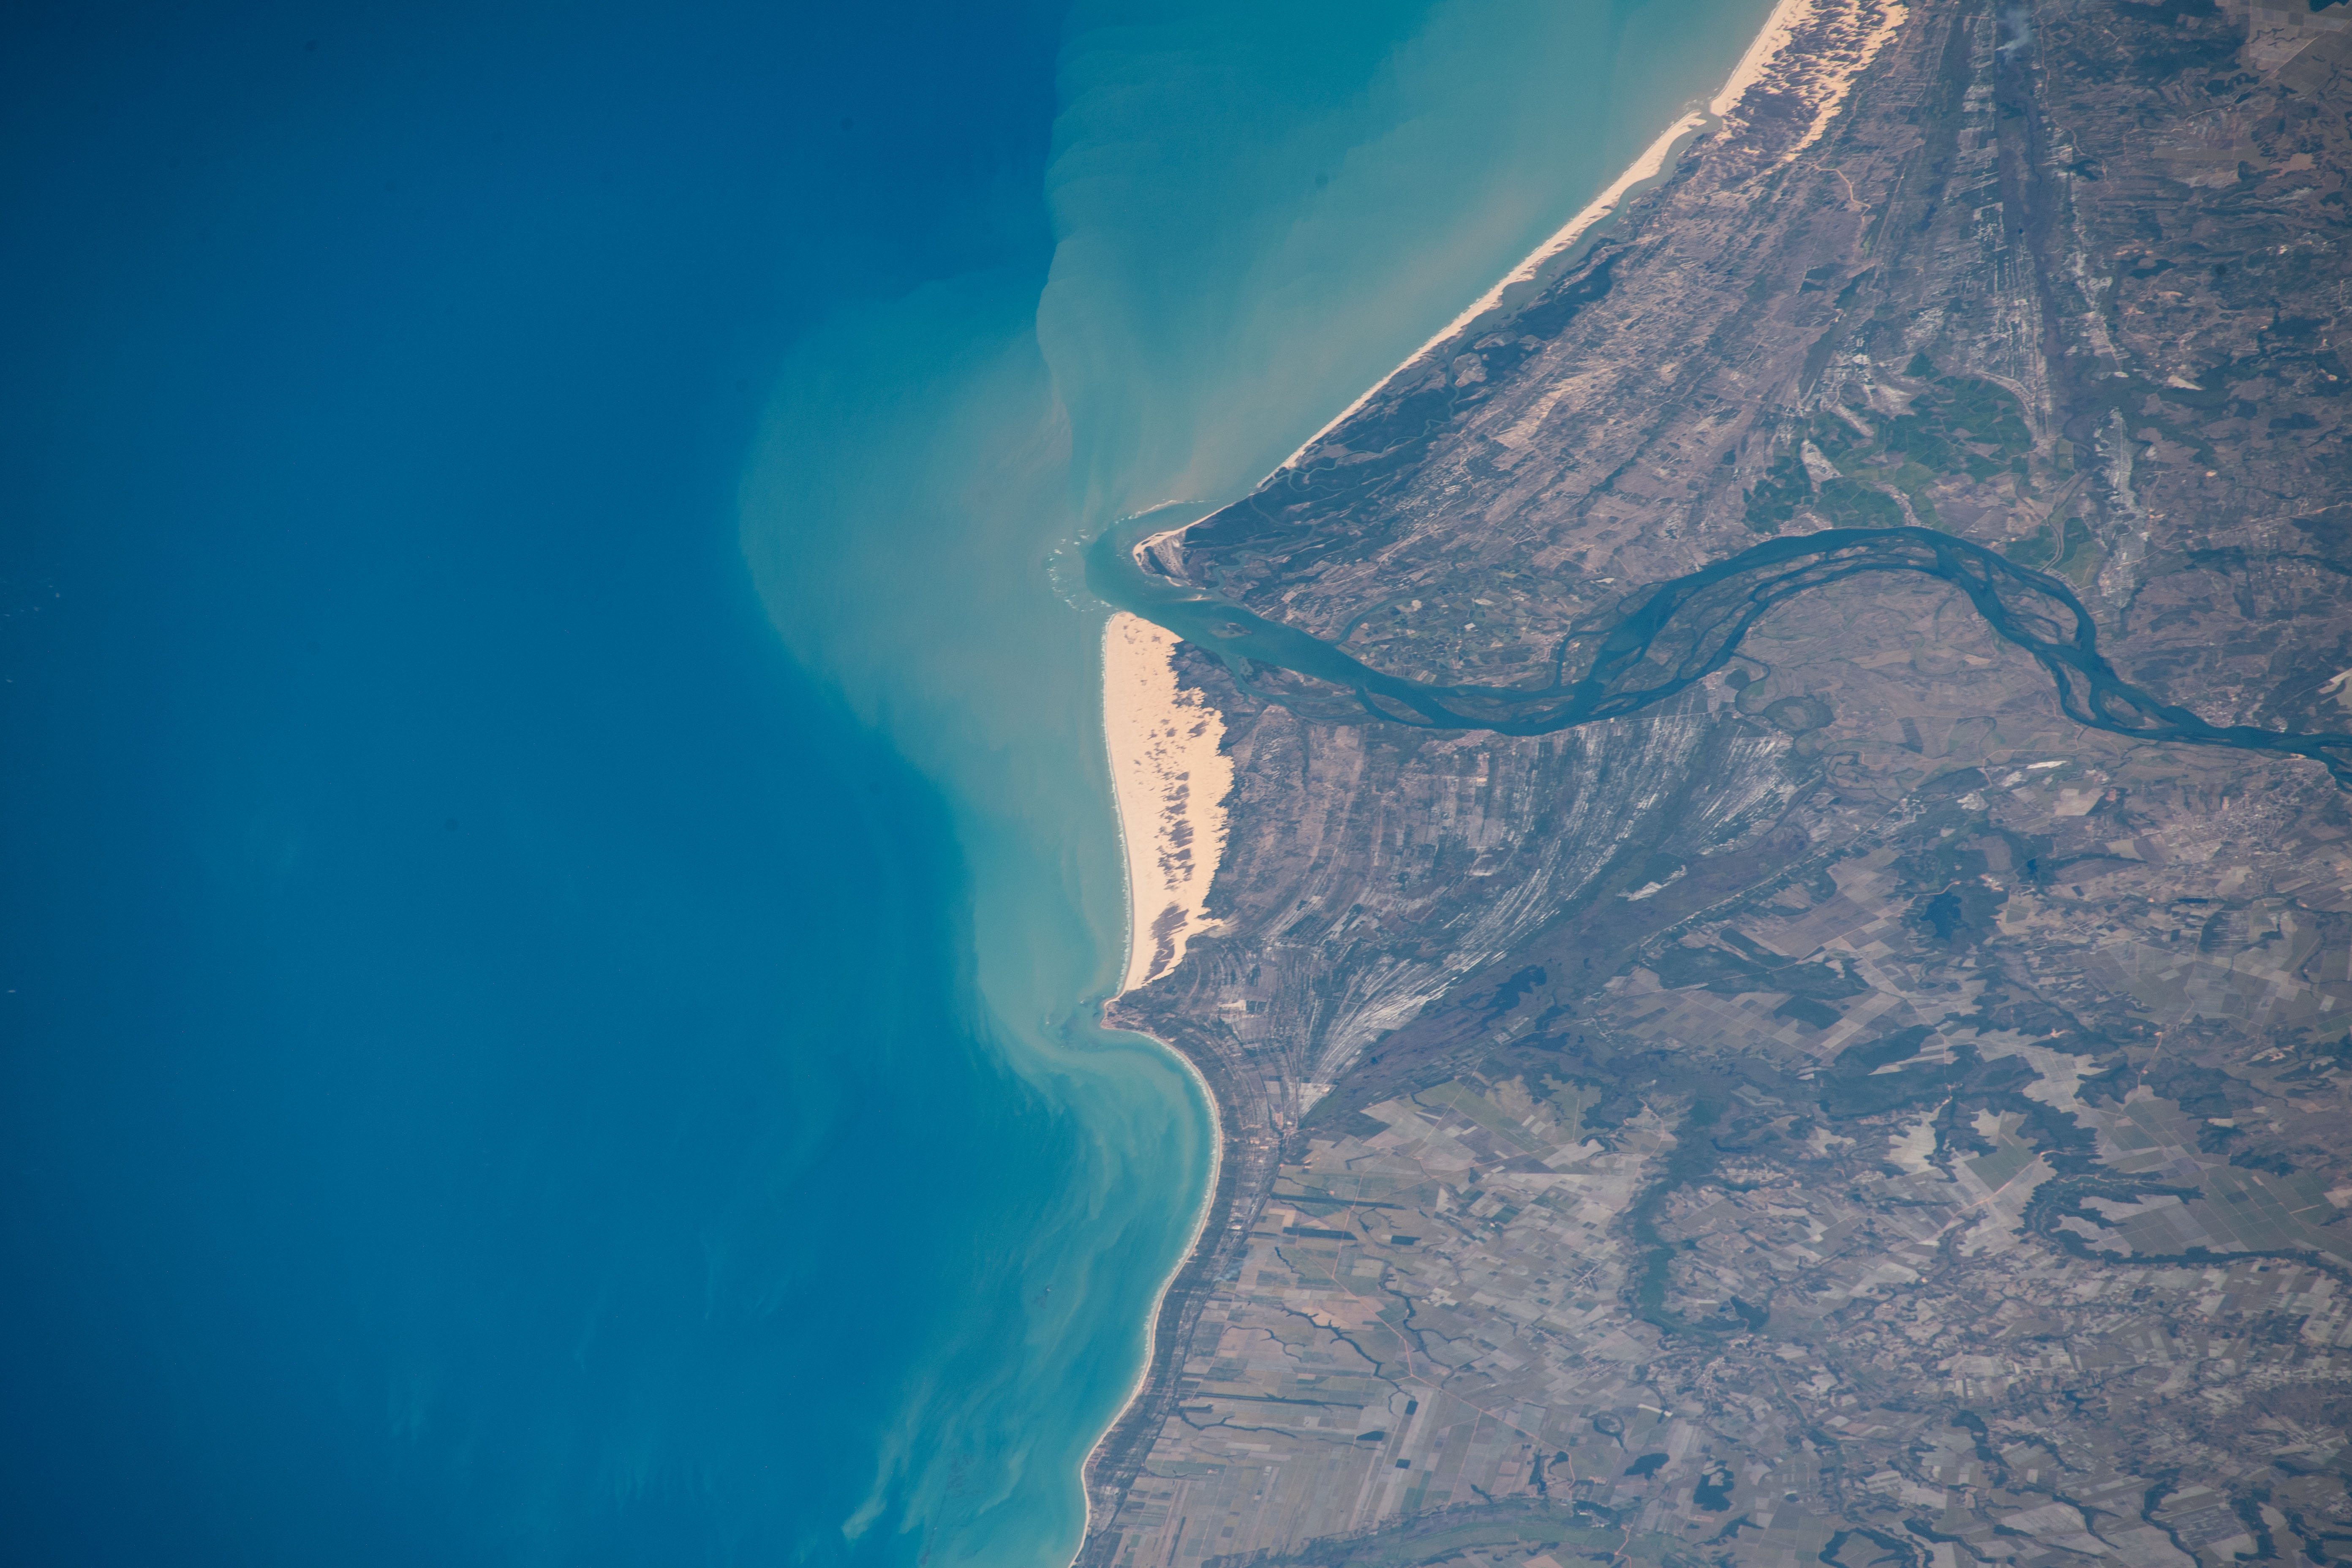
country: BRAZIL
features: DUNAS DOURADAS DE PIACABUCU,ATLANTIC OCEAN,BRAZIL,STATE OF ALAGOAS,PIACABUCU. SAO FRANCISCO RIVER,TOCO BEACH,SAO FRANCISCO RIVER,PIACABUCU,JAPU BEACH
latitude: -10.4
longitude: -36.4
